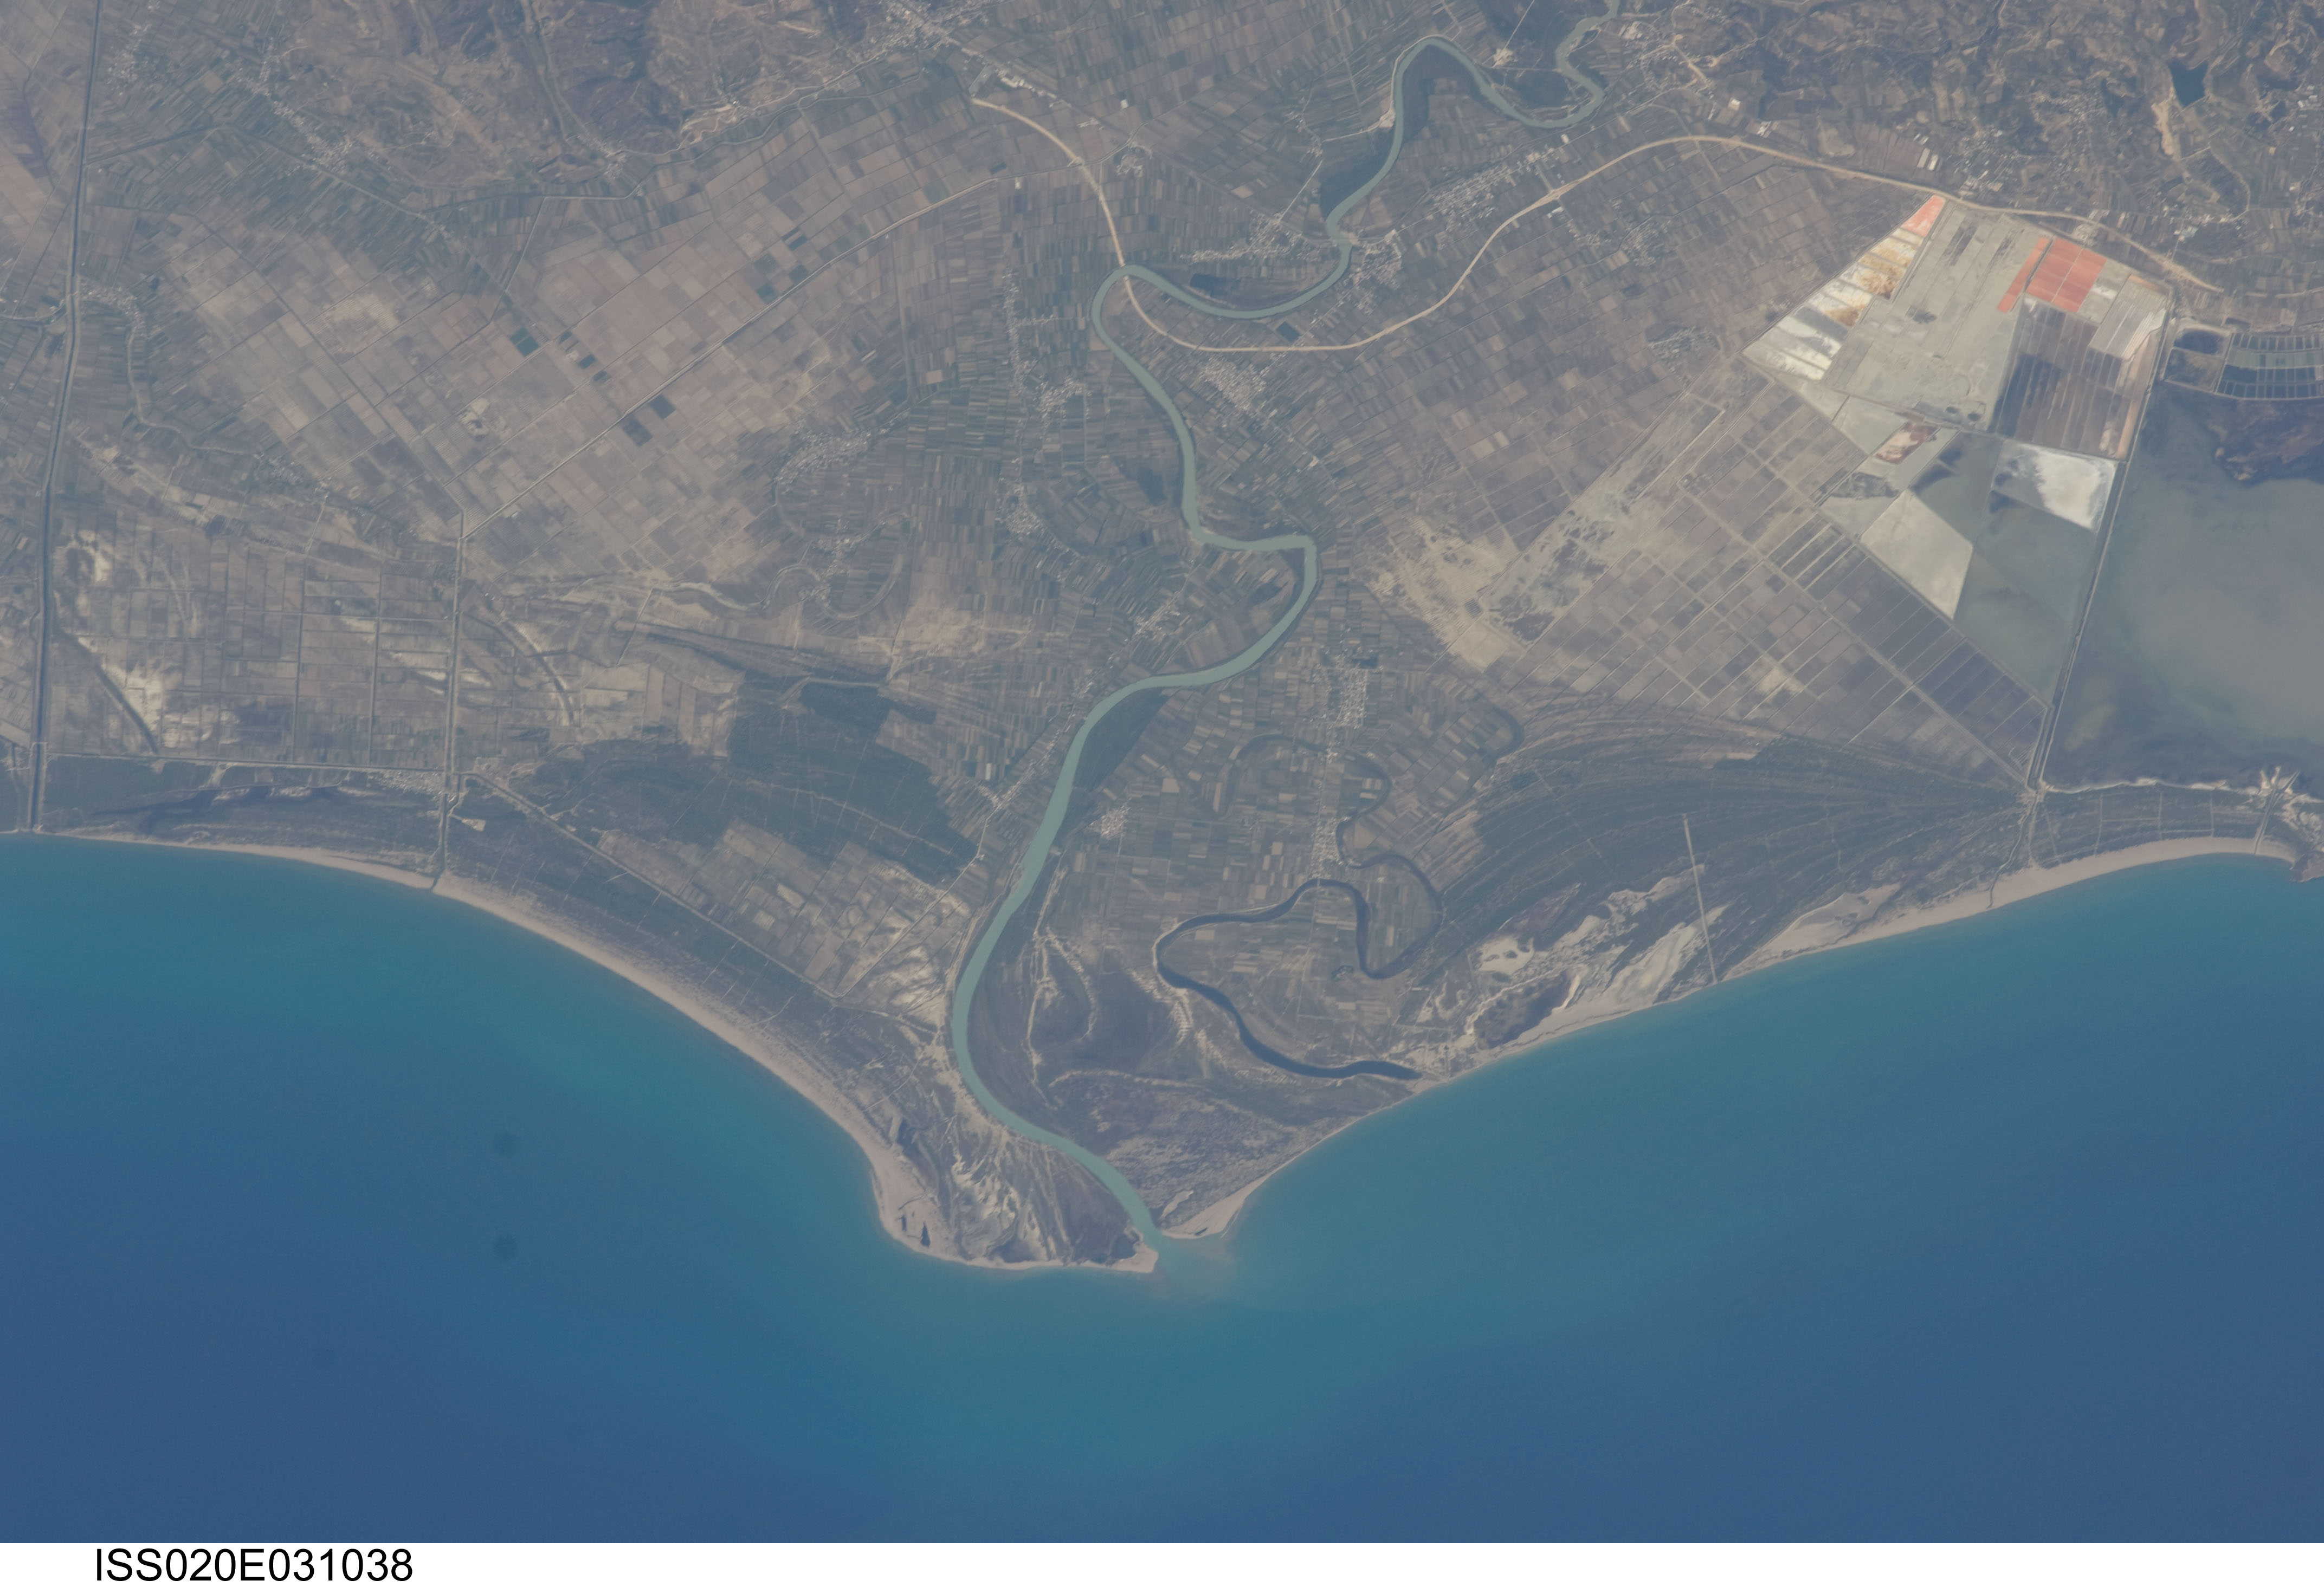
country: ALBANIA
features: VJOSE R. DELTA, L. NARTES, SALT PONDS, AGR.
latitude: 40.6
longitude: 19.4
